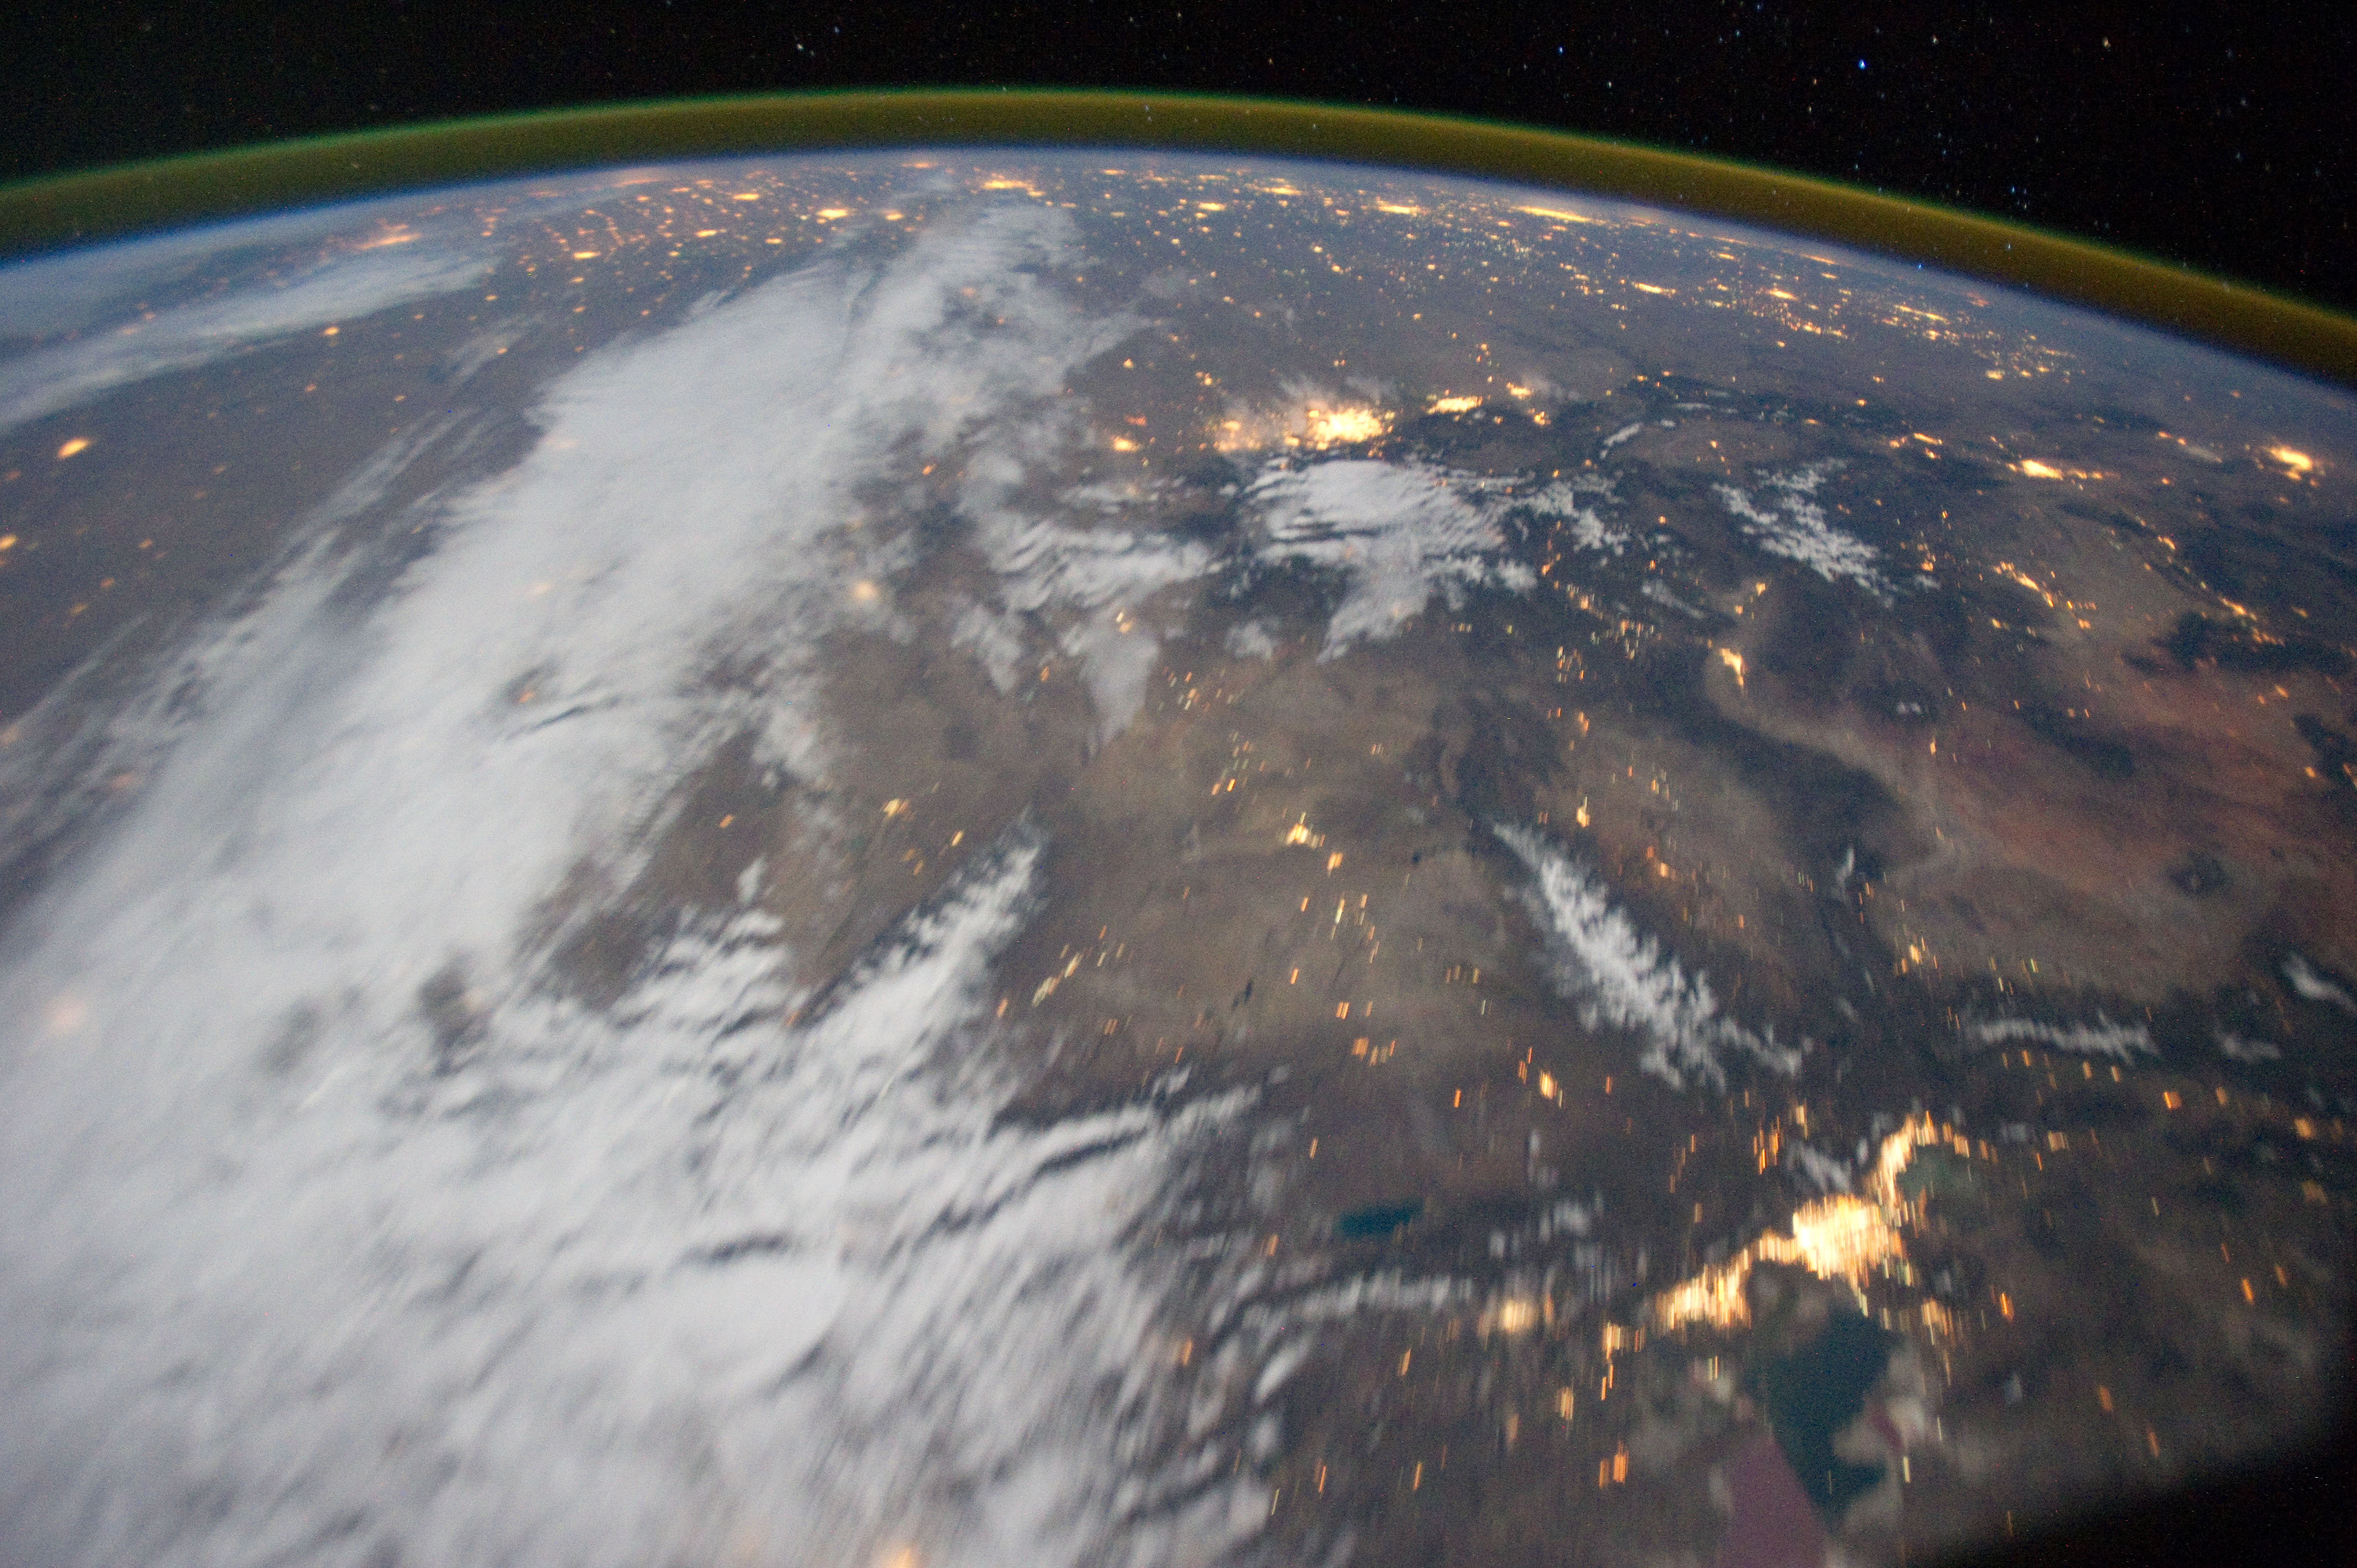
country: USA-WYOMING
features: PAN- SALT LAKE CITY AT NIGHT, GREAT SALT LAKE, DENVER, ROCKY MTS., AIRGLOW
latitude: 42.5
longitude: -109.0
